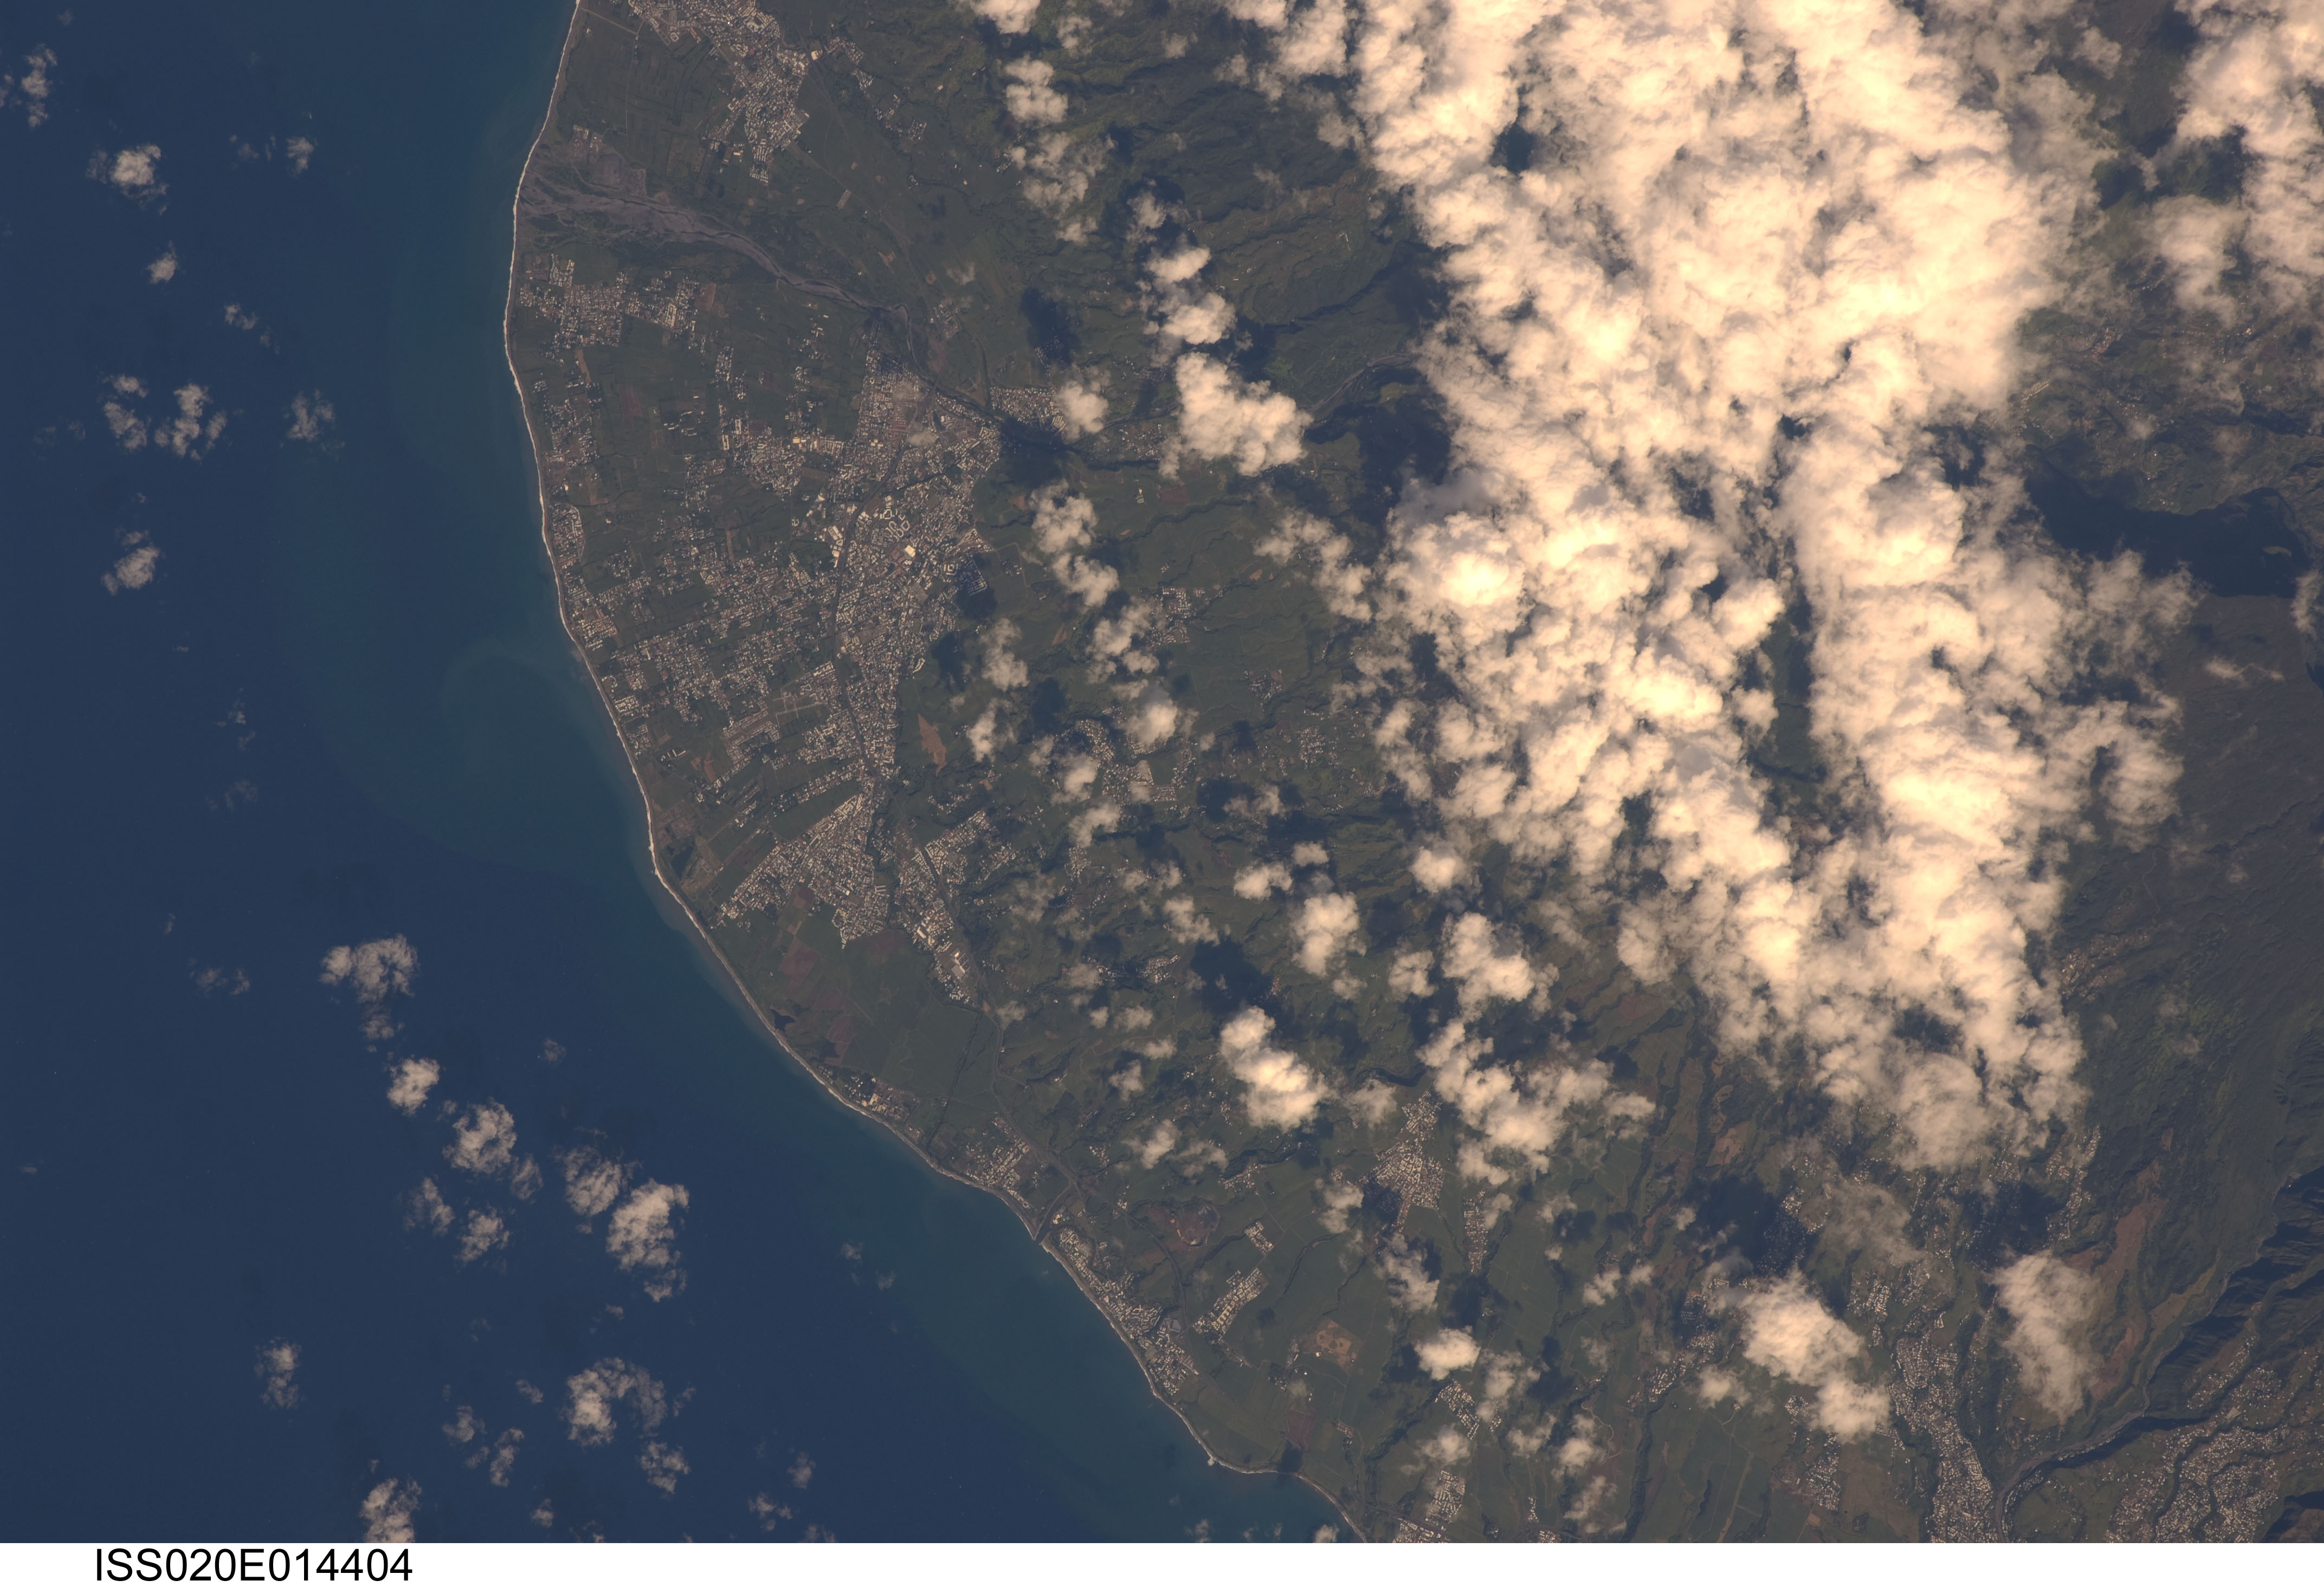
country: REUNION
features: NE. COAST, SAINT-ANDRE, SAINTE-SUZANNE, RAVINES
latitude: -20.9
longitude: 55.6
